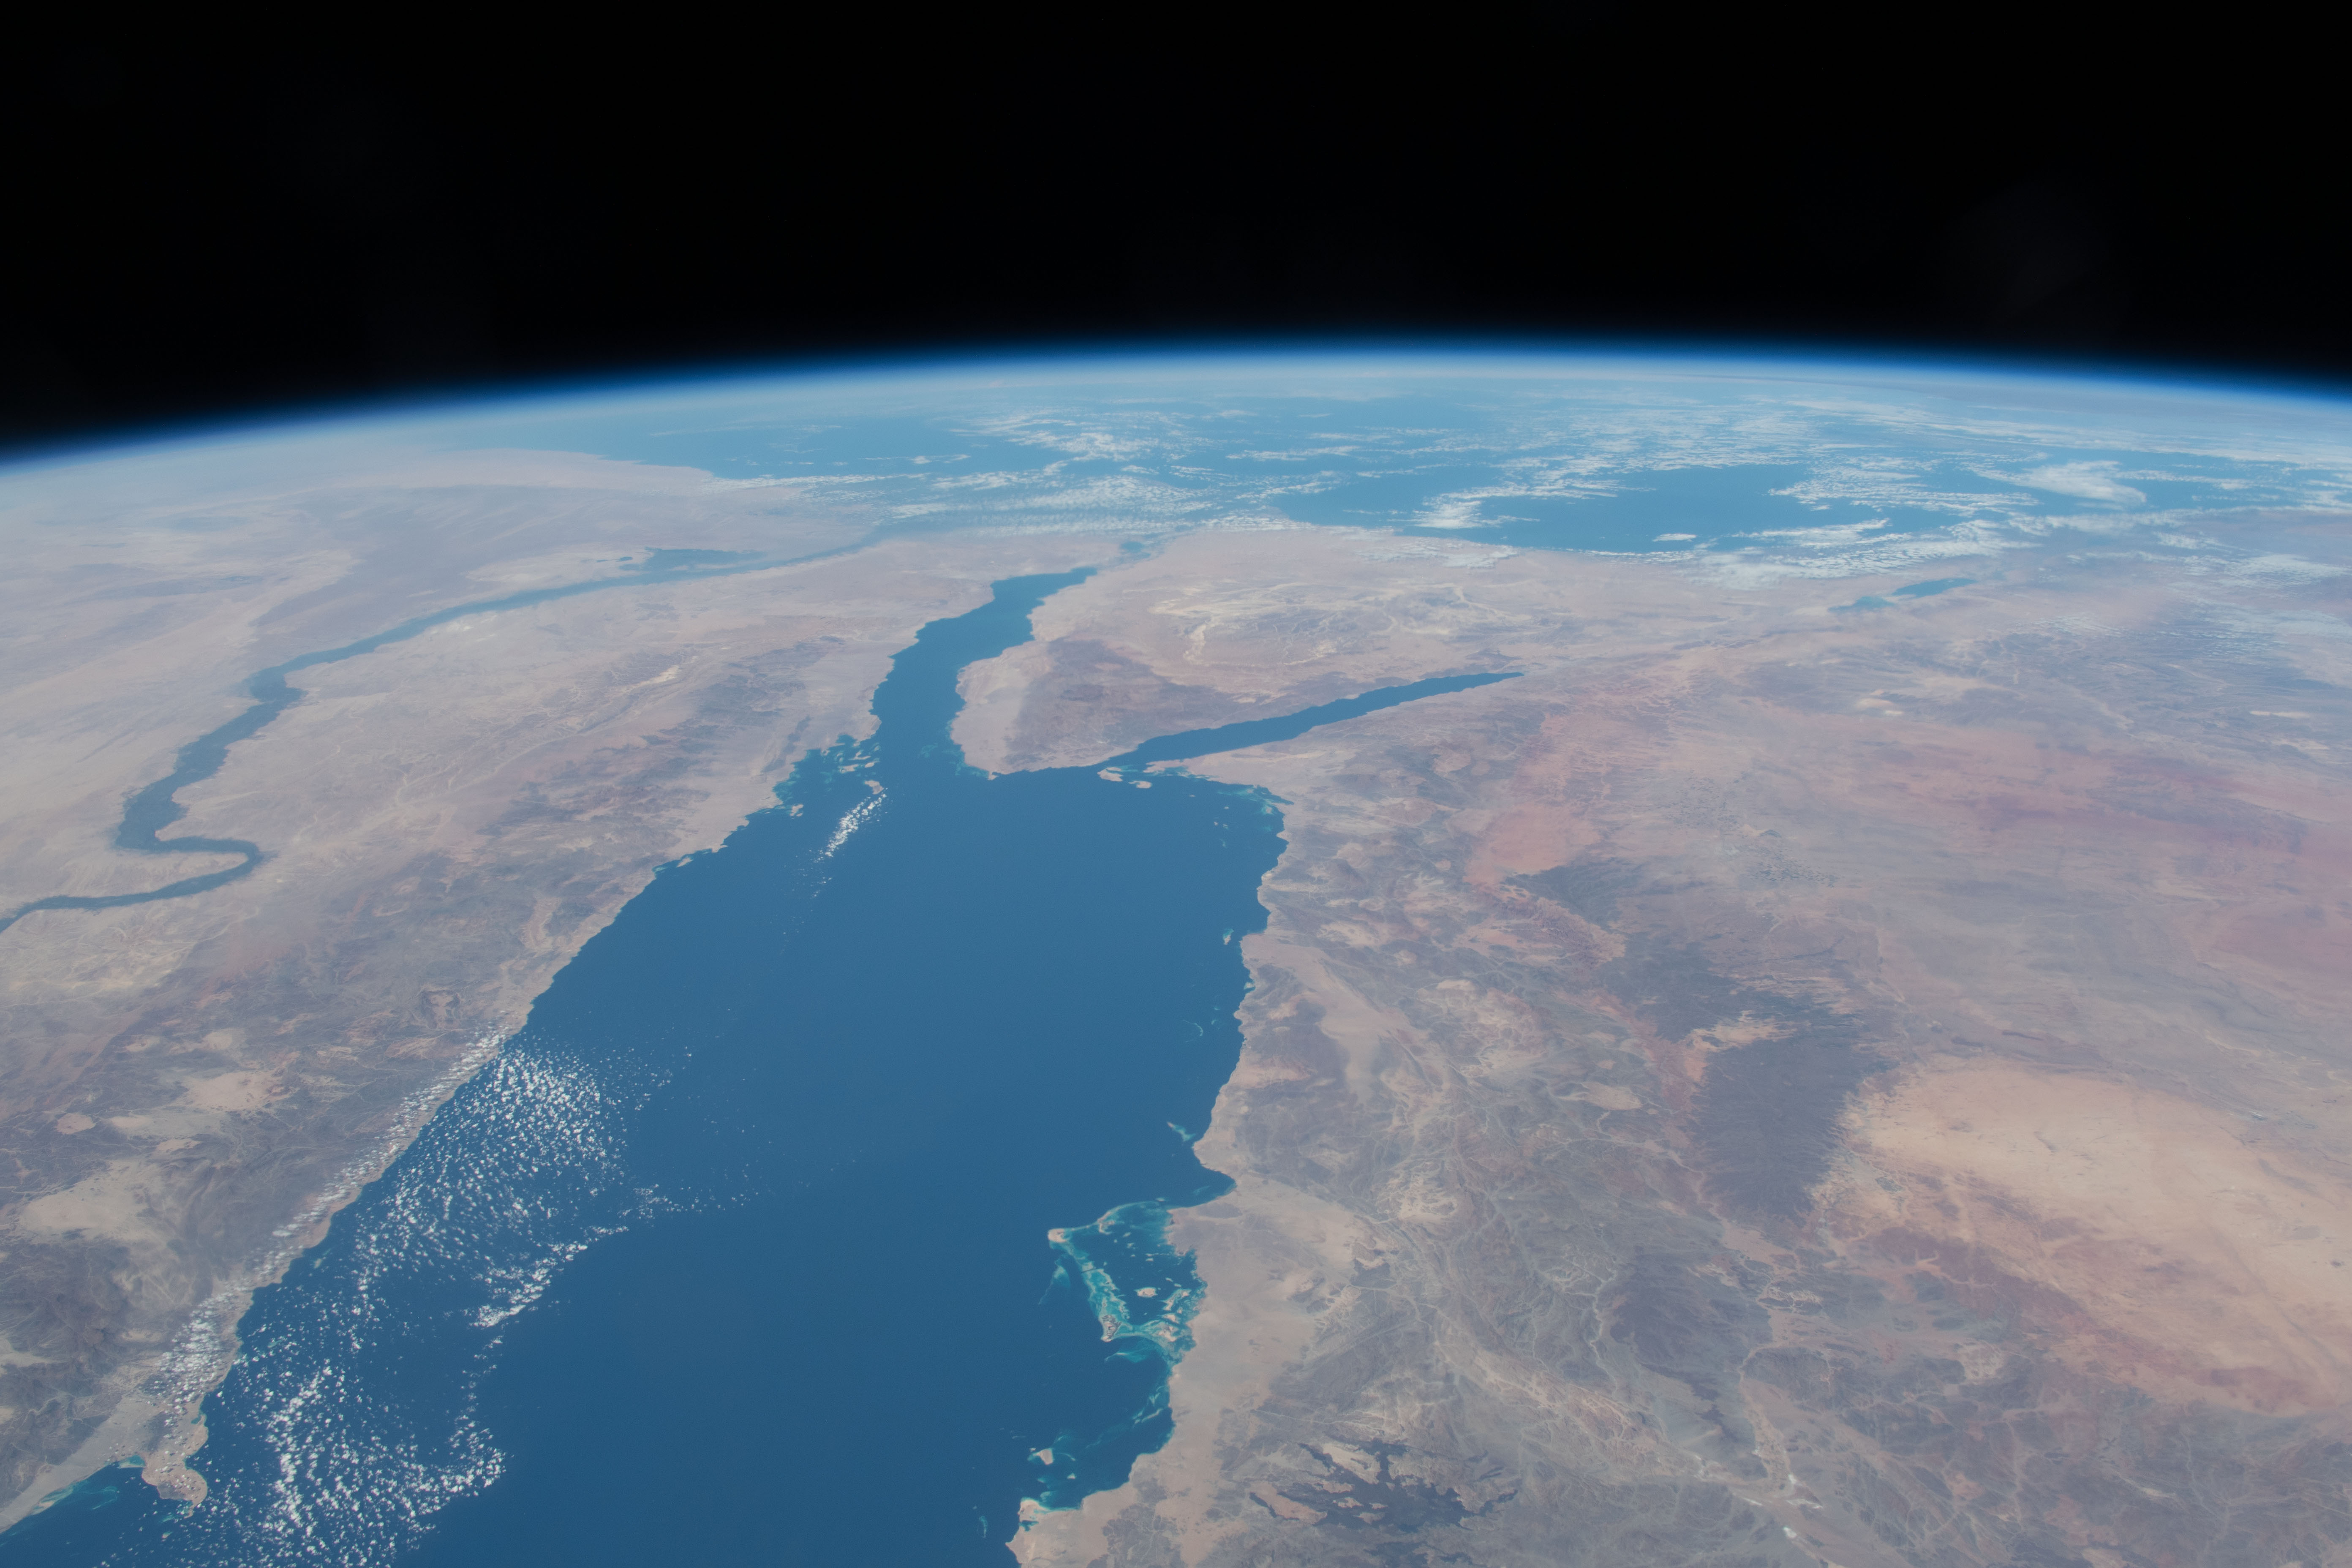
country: SAUDI ARABIA
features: RED SEA, GULF OF AQABA, GULF OF SUEZ, NILE RIVER
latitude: 28.0
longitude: 35.5
